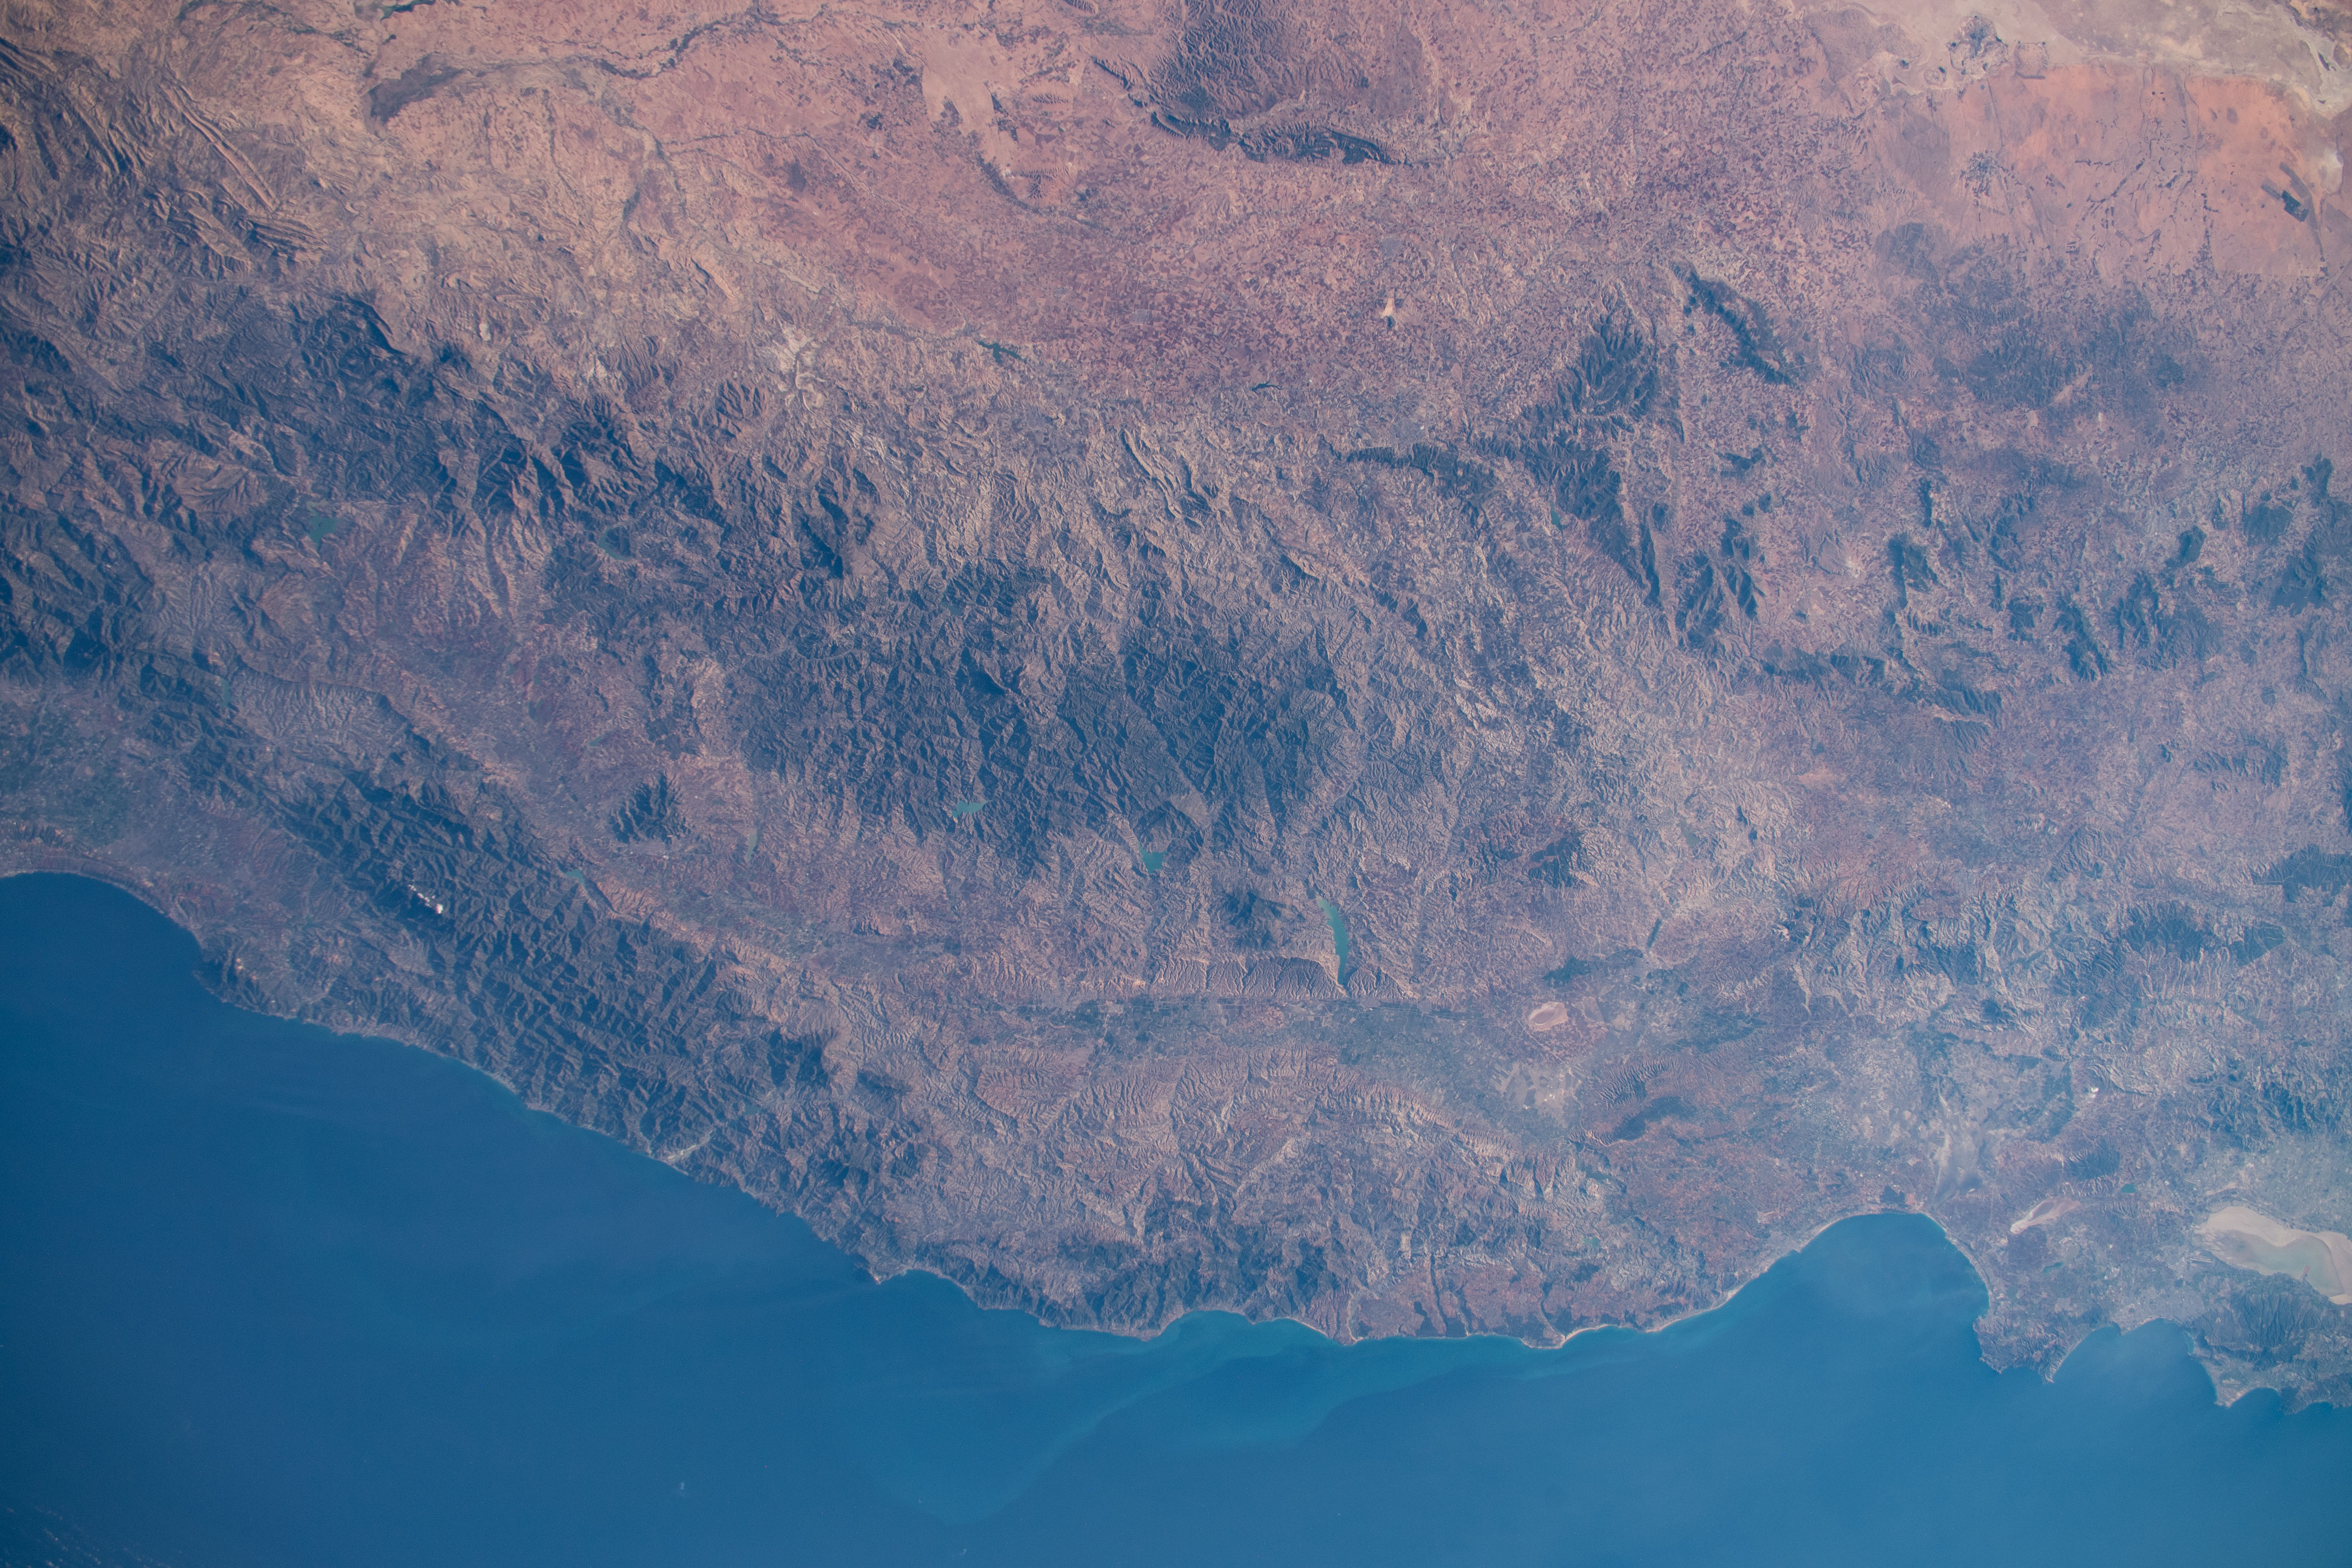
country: ALGERIA
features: ATLAS TELLIEN MOUNTAINS, ORAN
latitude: 35.5
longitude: 1.0
